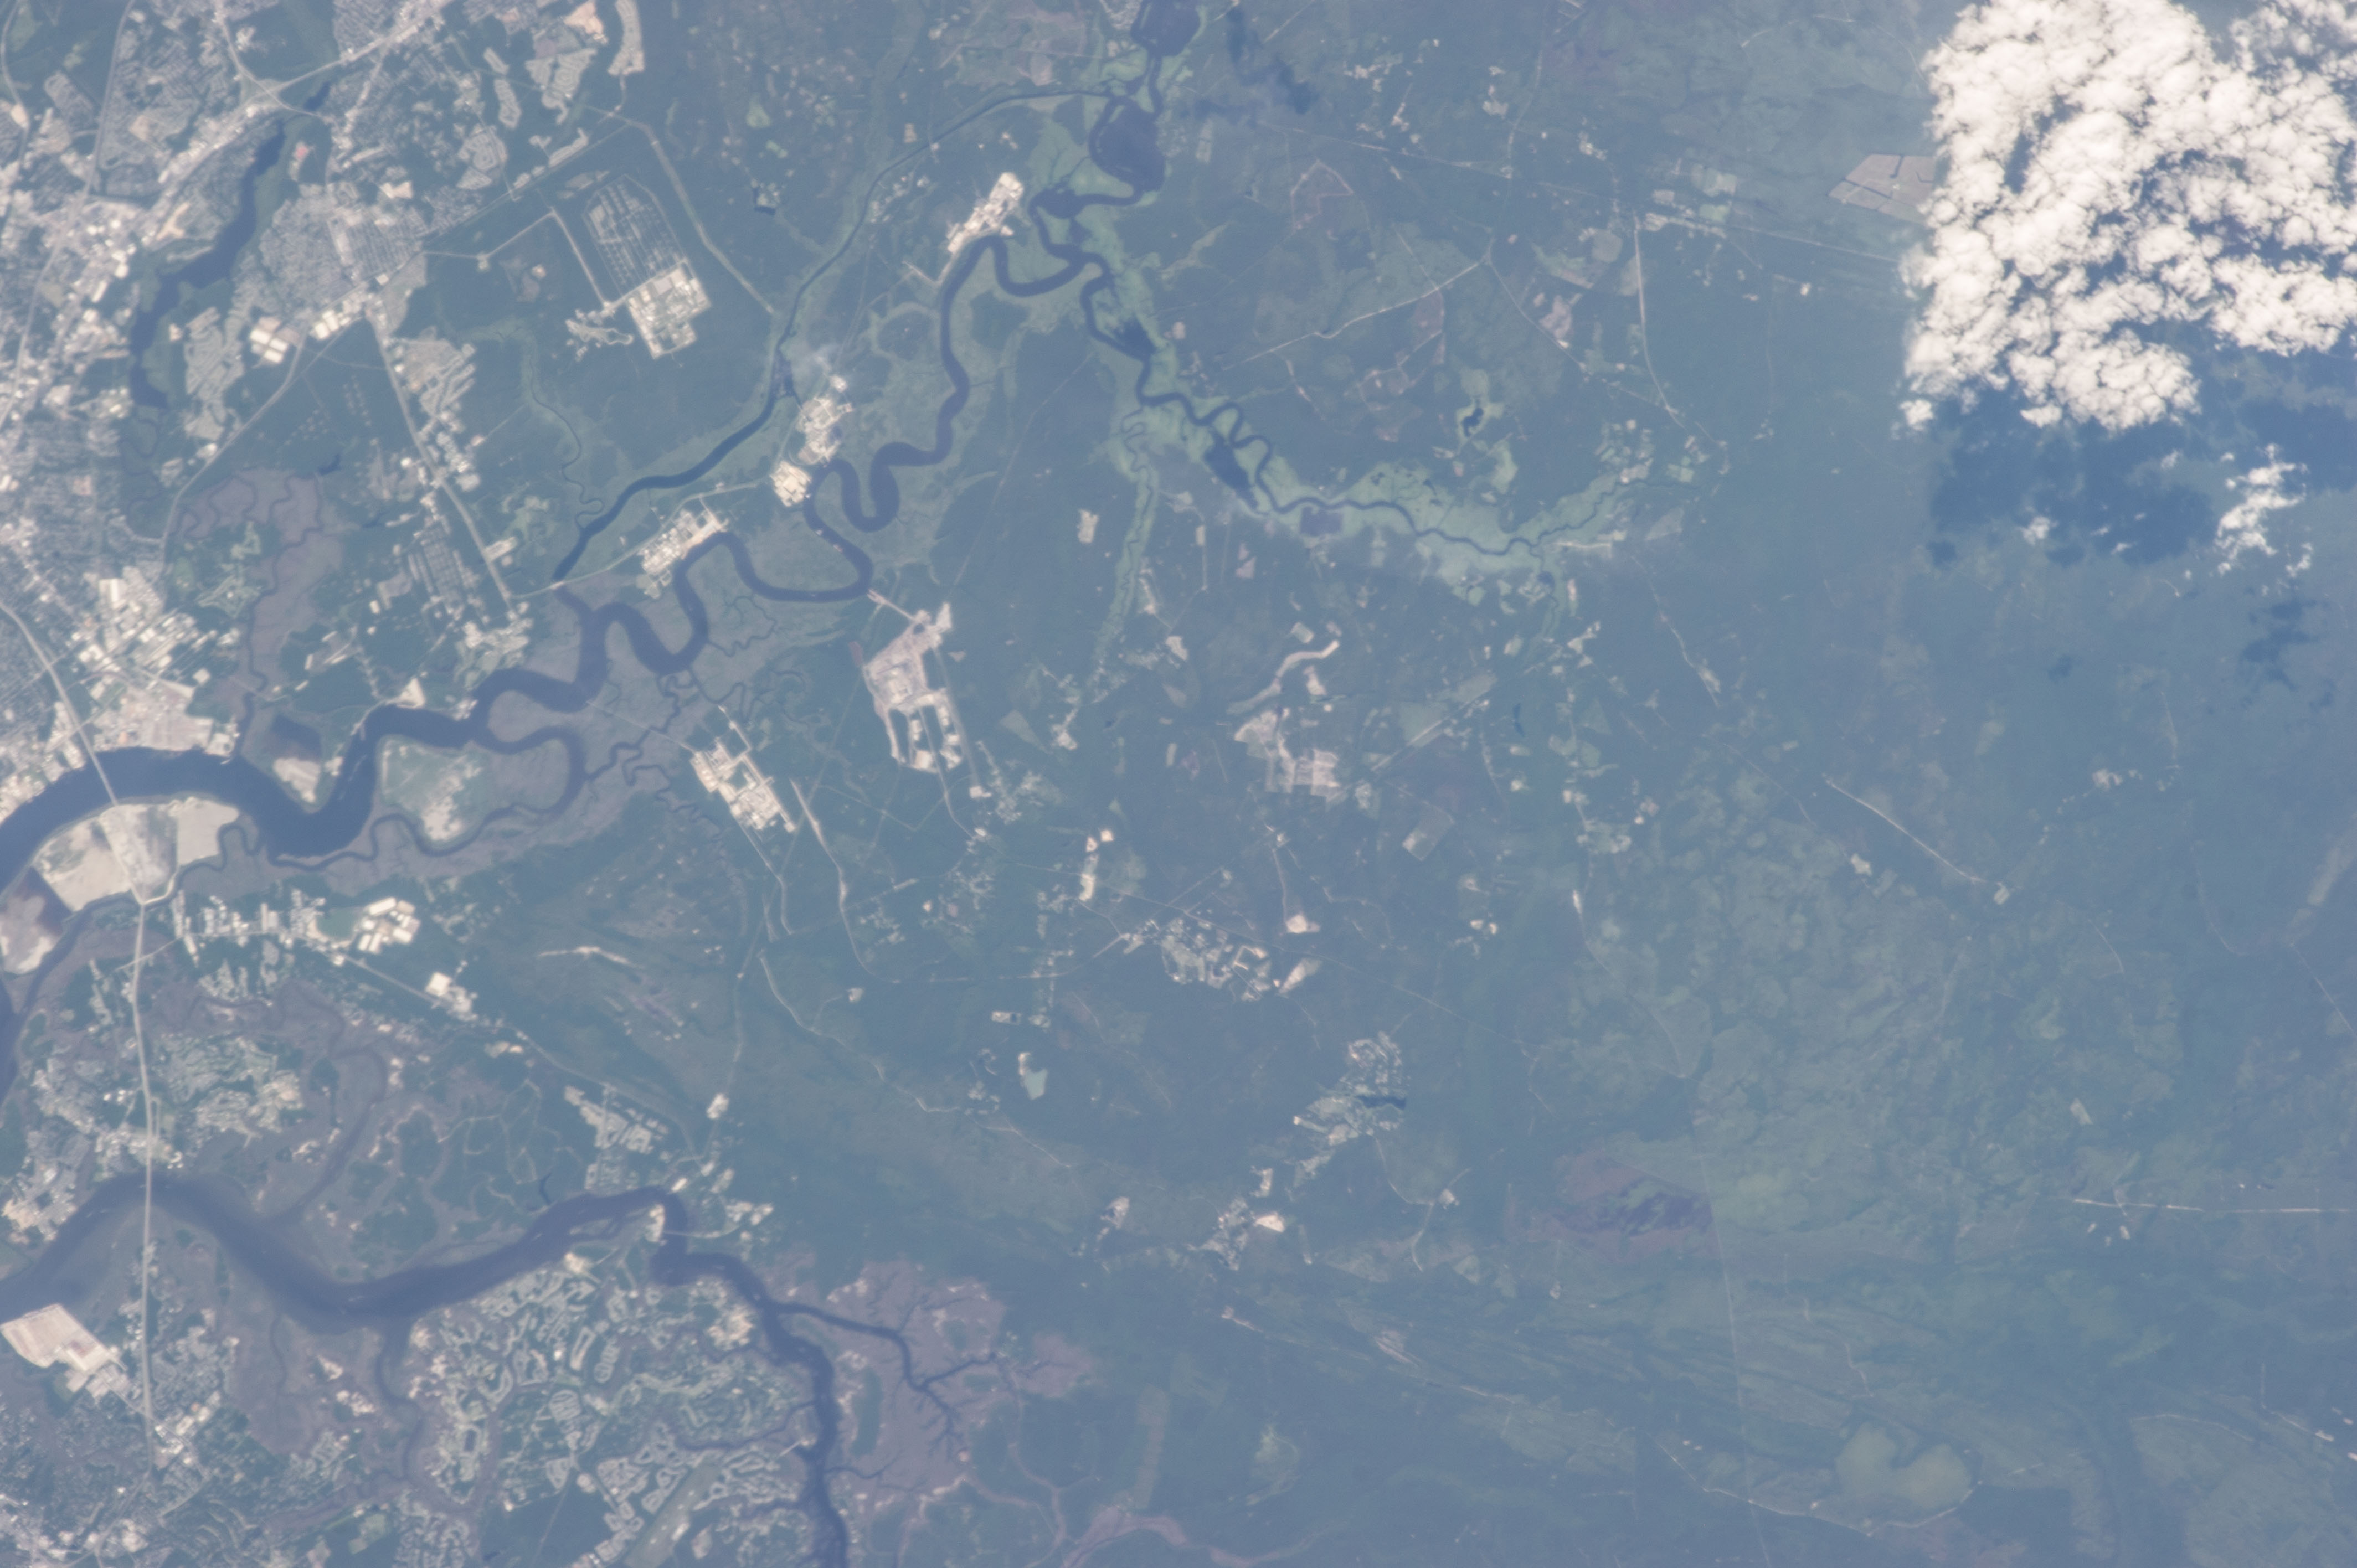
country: USA-SOUTH CAROLINA
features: COOPER R., WANDO R., WETLANDS, NAVAL WEAPONS STATION CHARLESTON, ROADS
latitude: 33.0
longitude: -79.8
